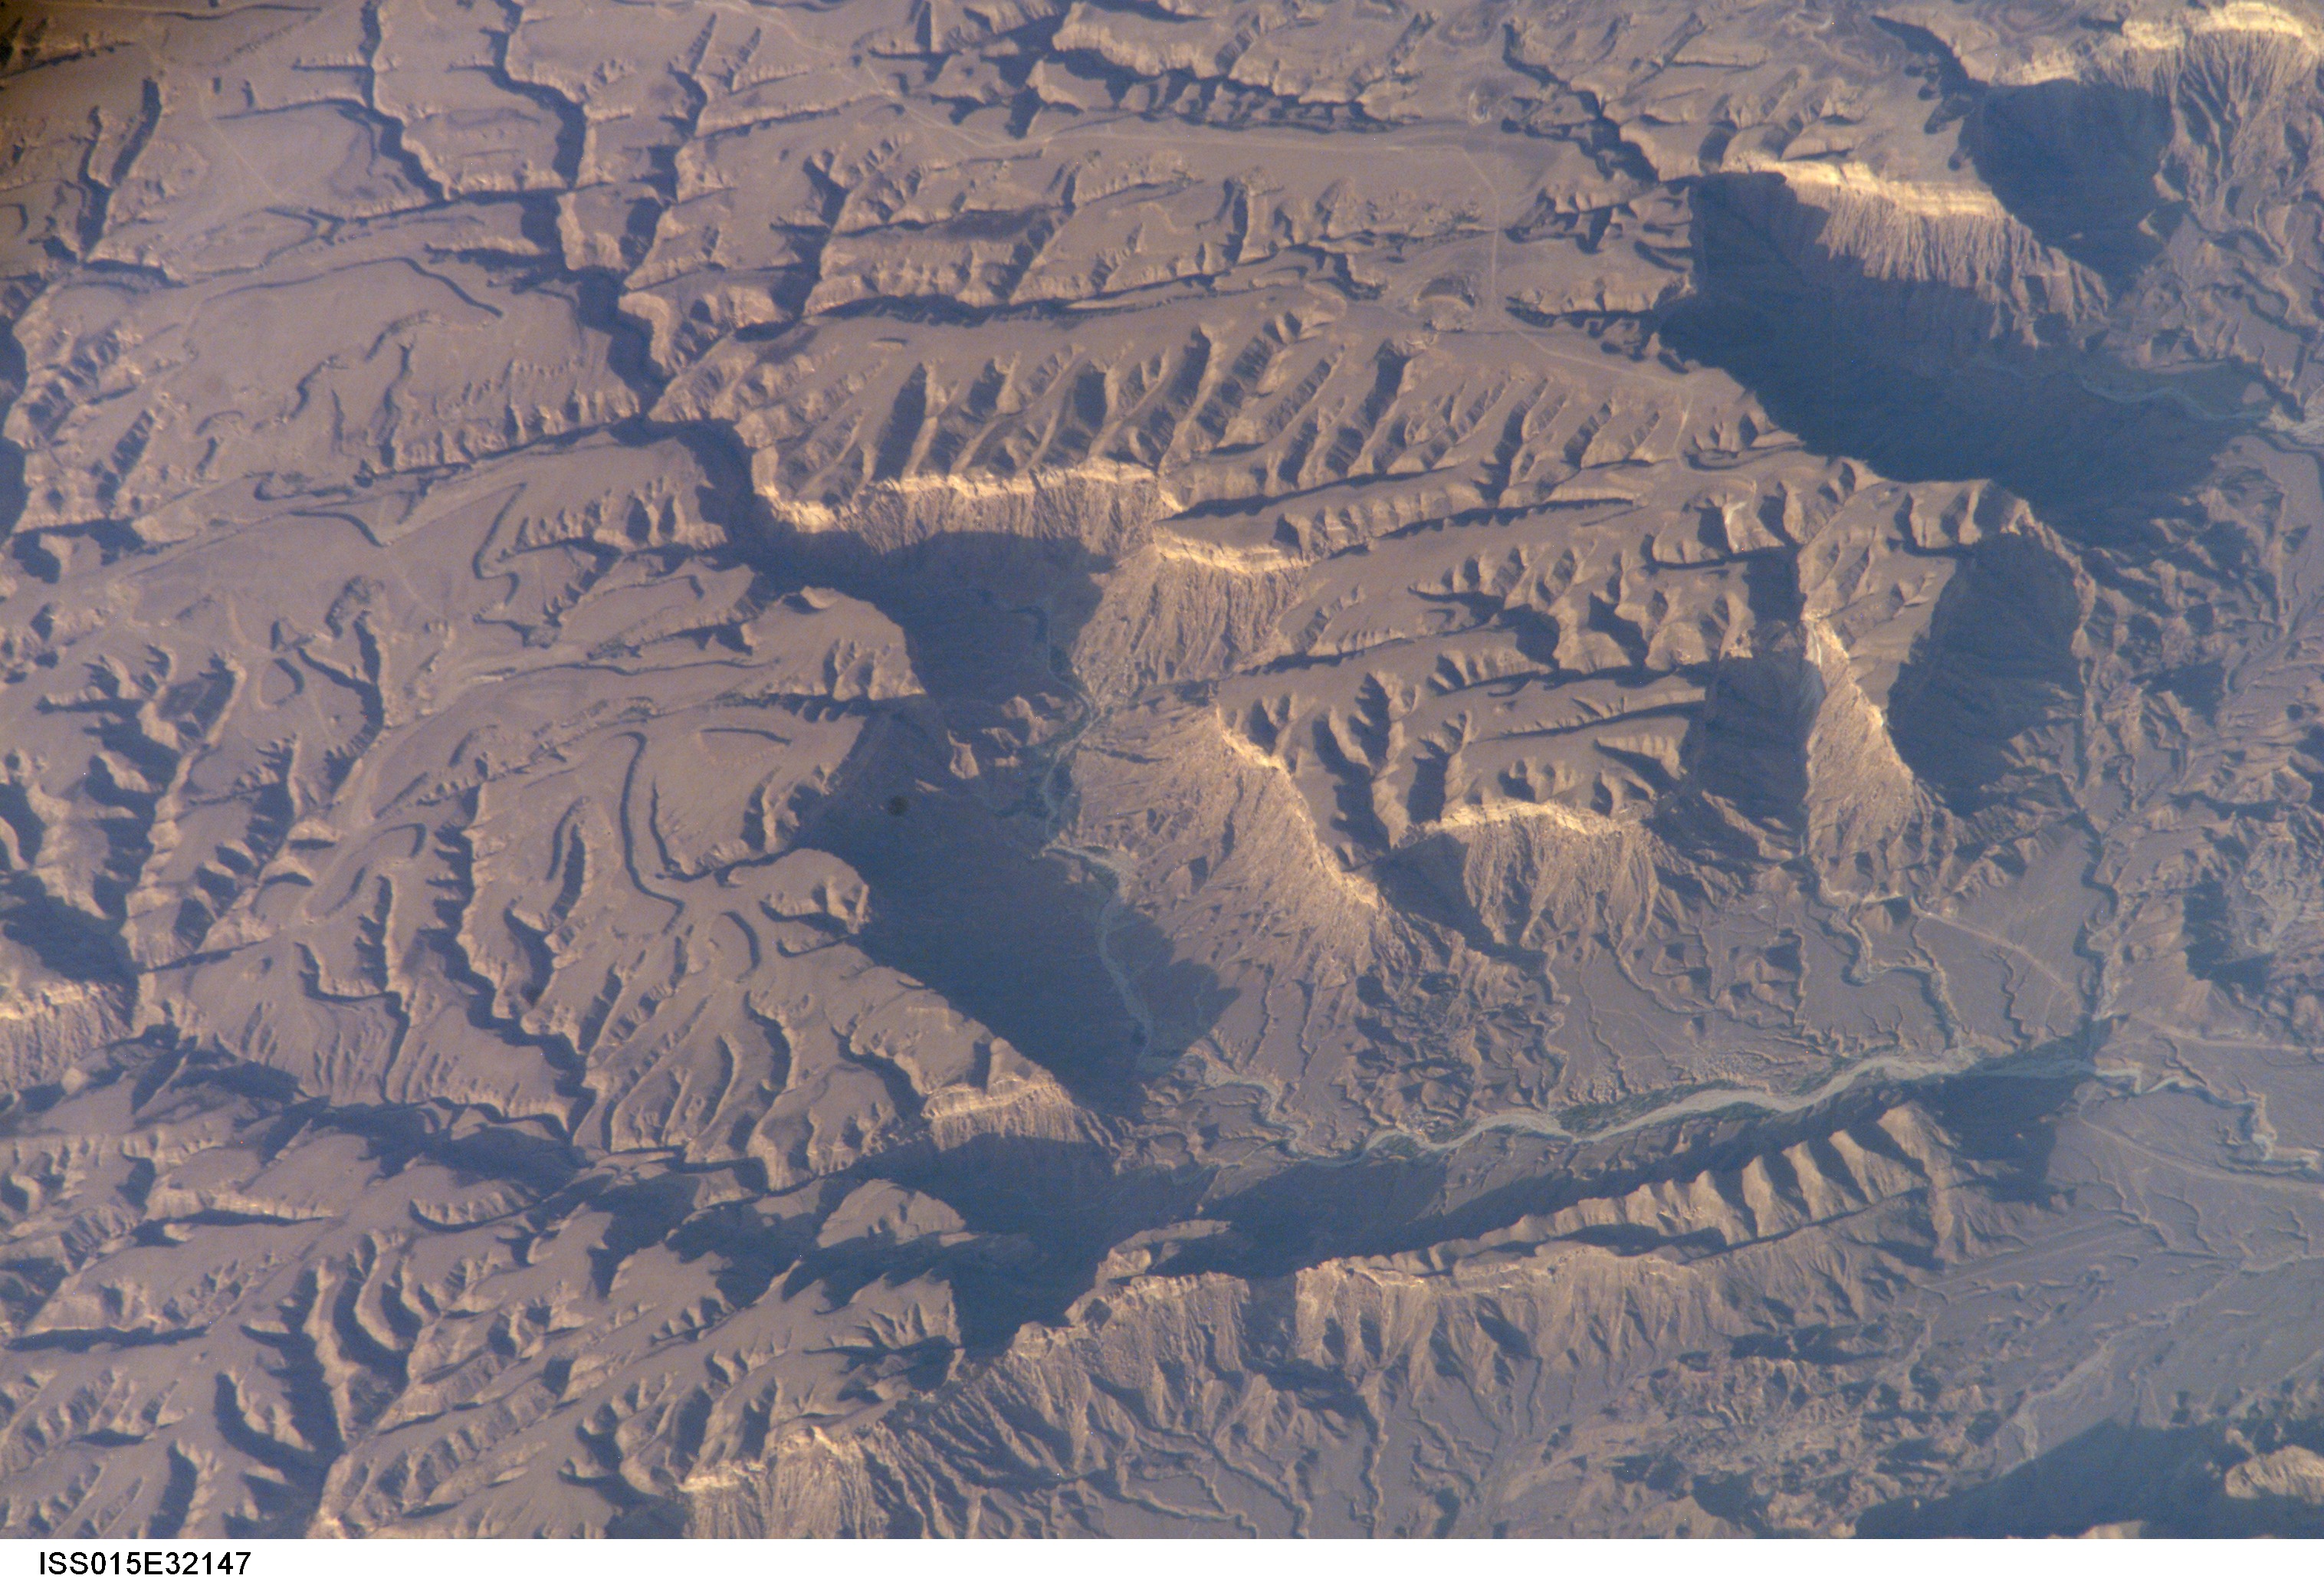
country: YEMEN
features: BLUFFS, RAVINES, AMAQIN DRAIN.
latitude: 14.6
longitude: 47.3
